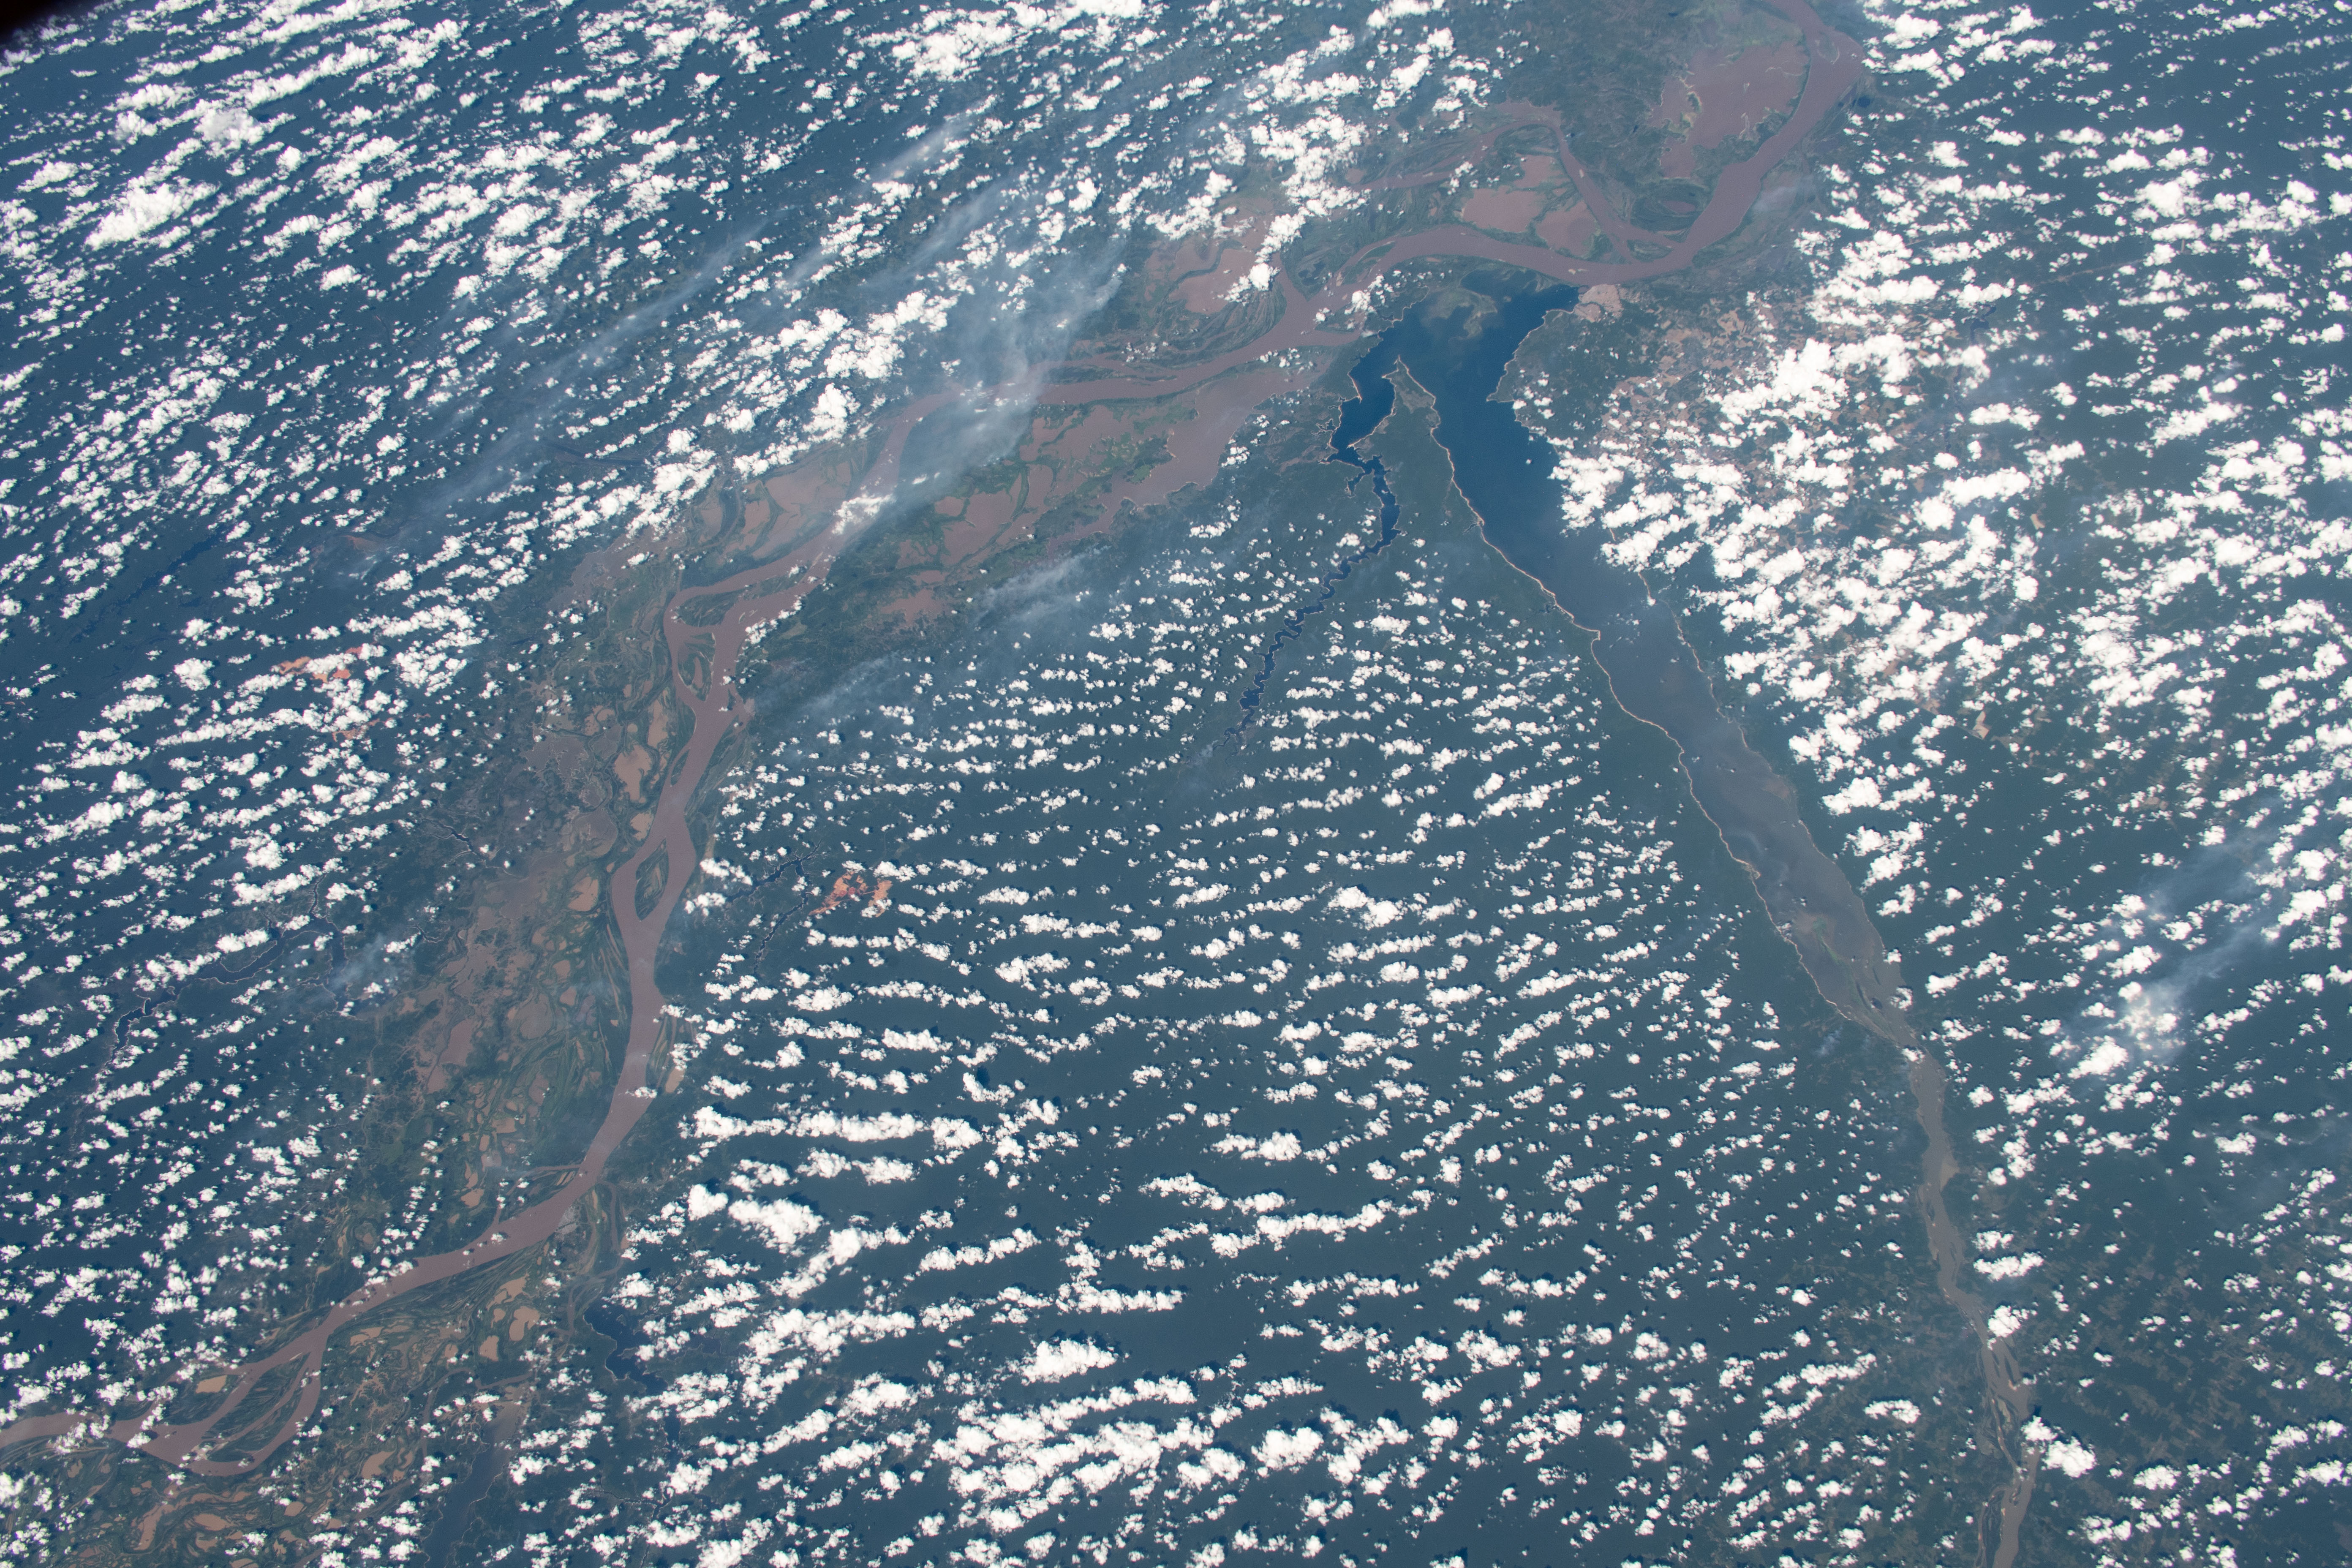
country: BRAZIL
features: AMAZON RIVER, LAGO GRANDE DE MONTE ALEGRE, TAPAJOS
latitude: -2.5
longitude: -55.5
